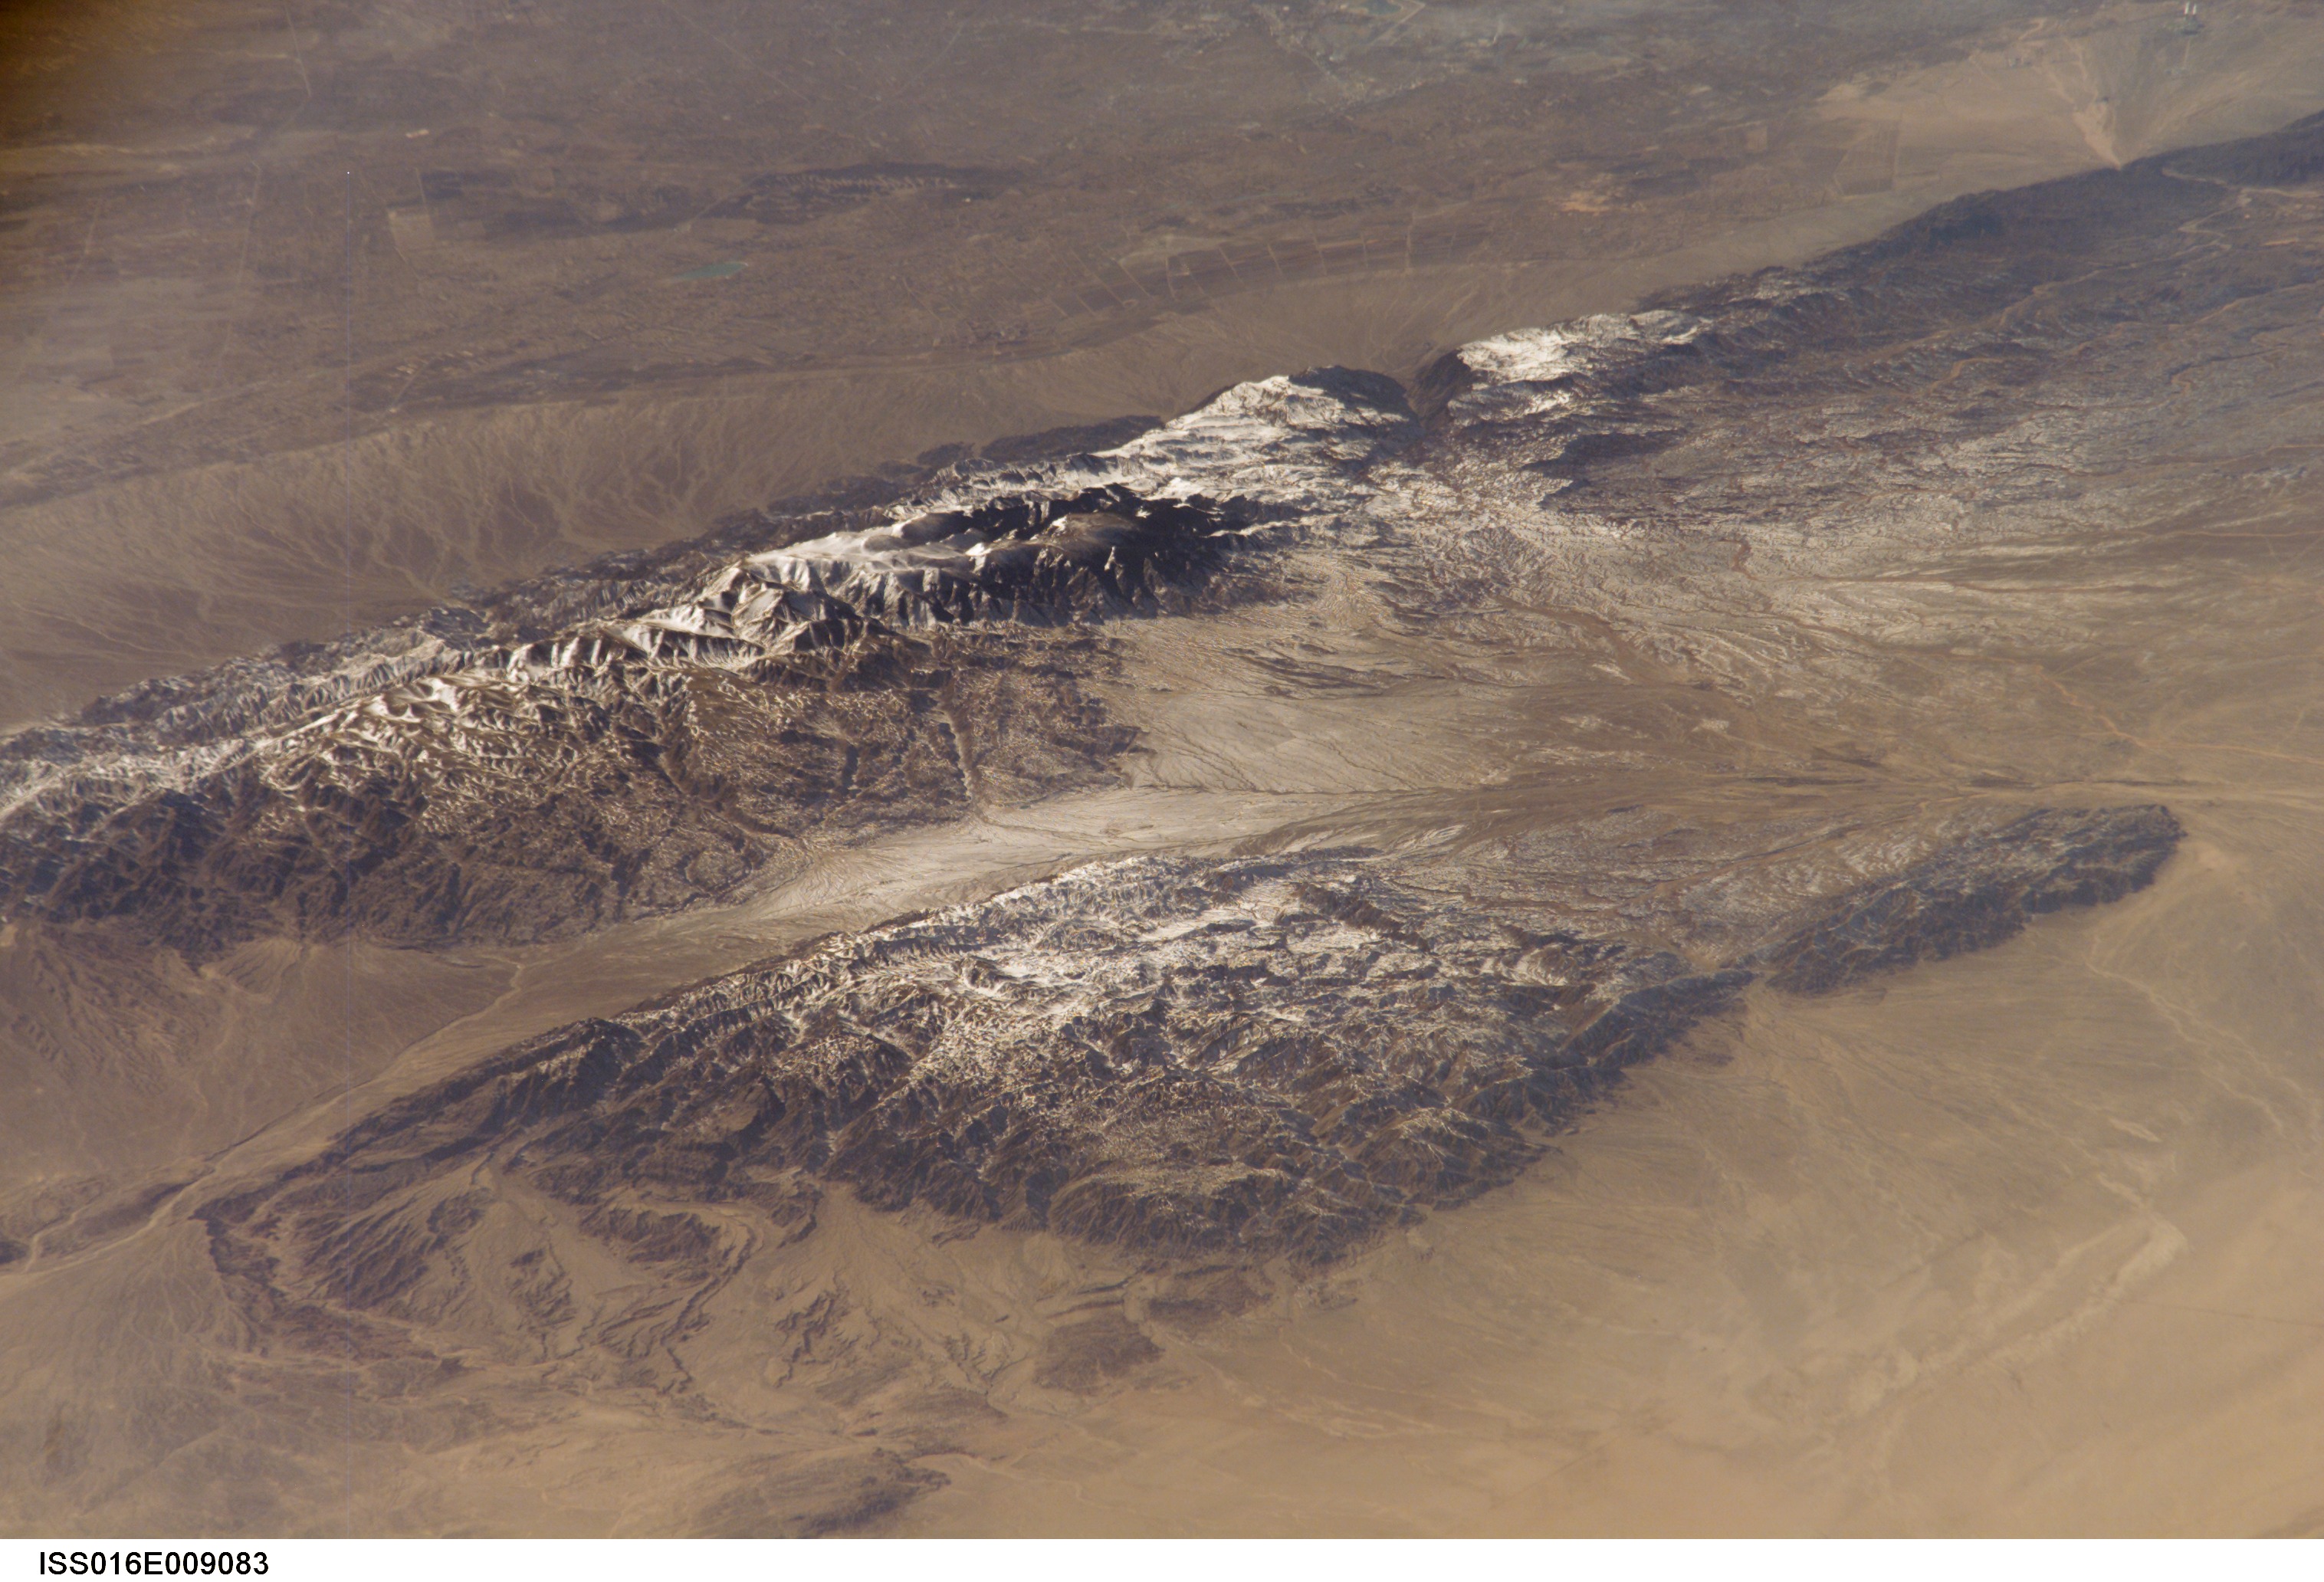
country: CHINA
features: LONGSHOU MTS., GOBI DESERT
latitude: 39.1
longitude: 100.9
